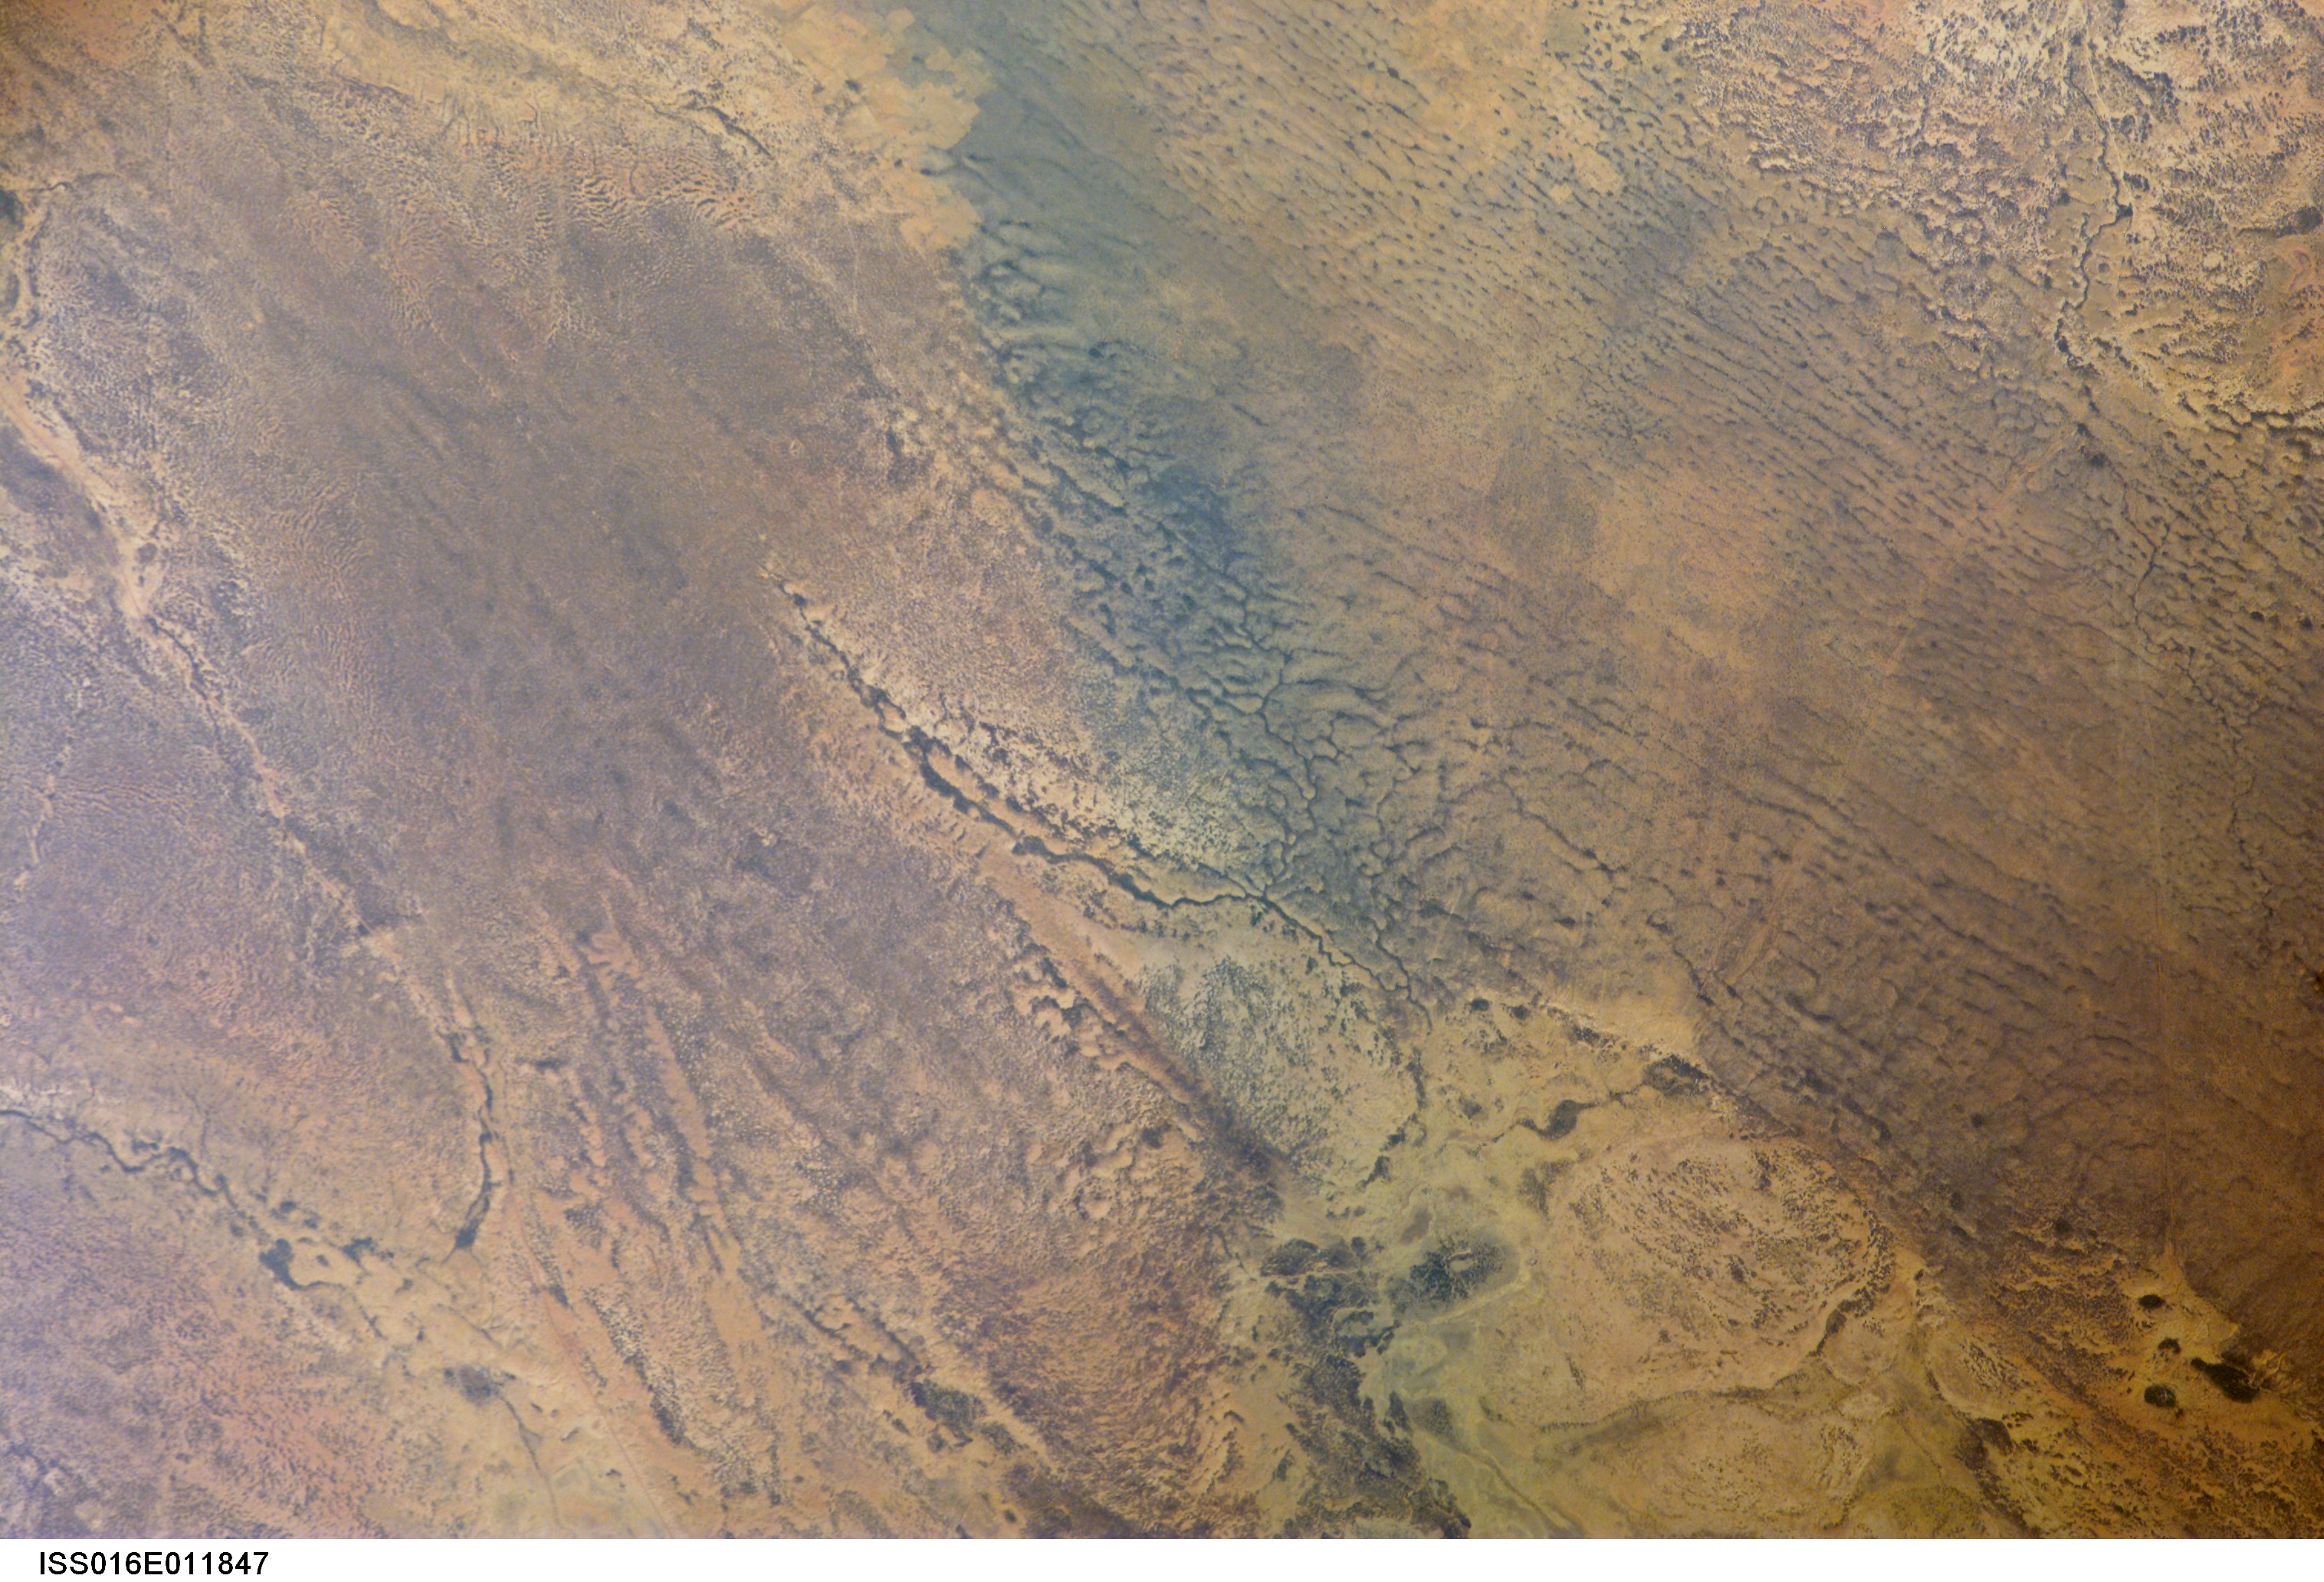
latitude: 14.8
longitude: -6.3
